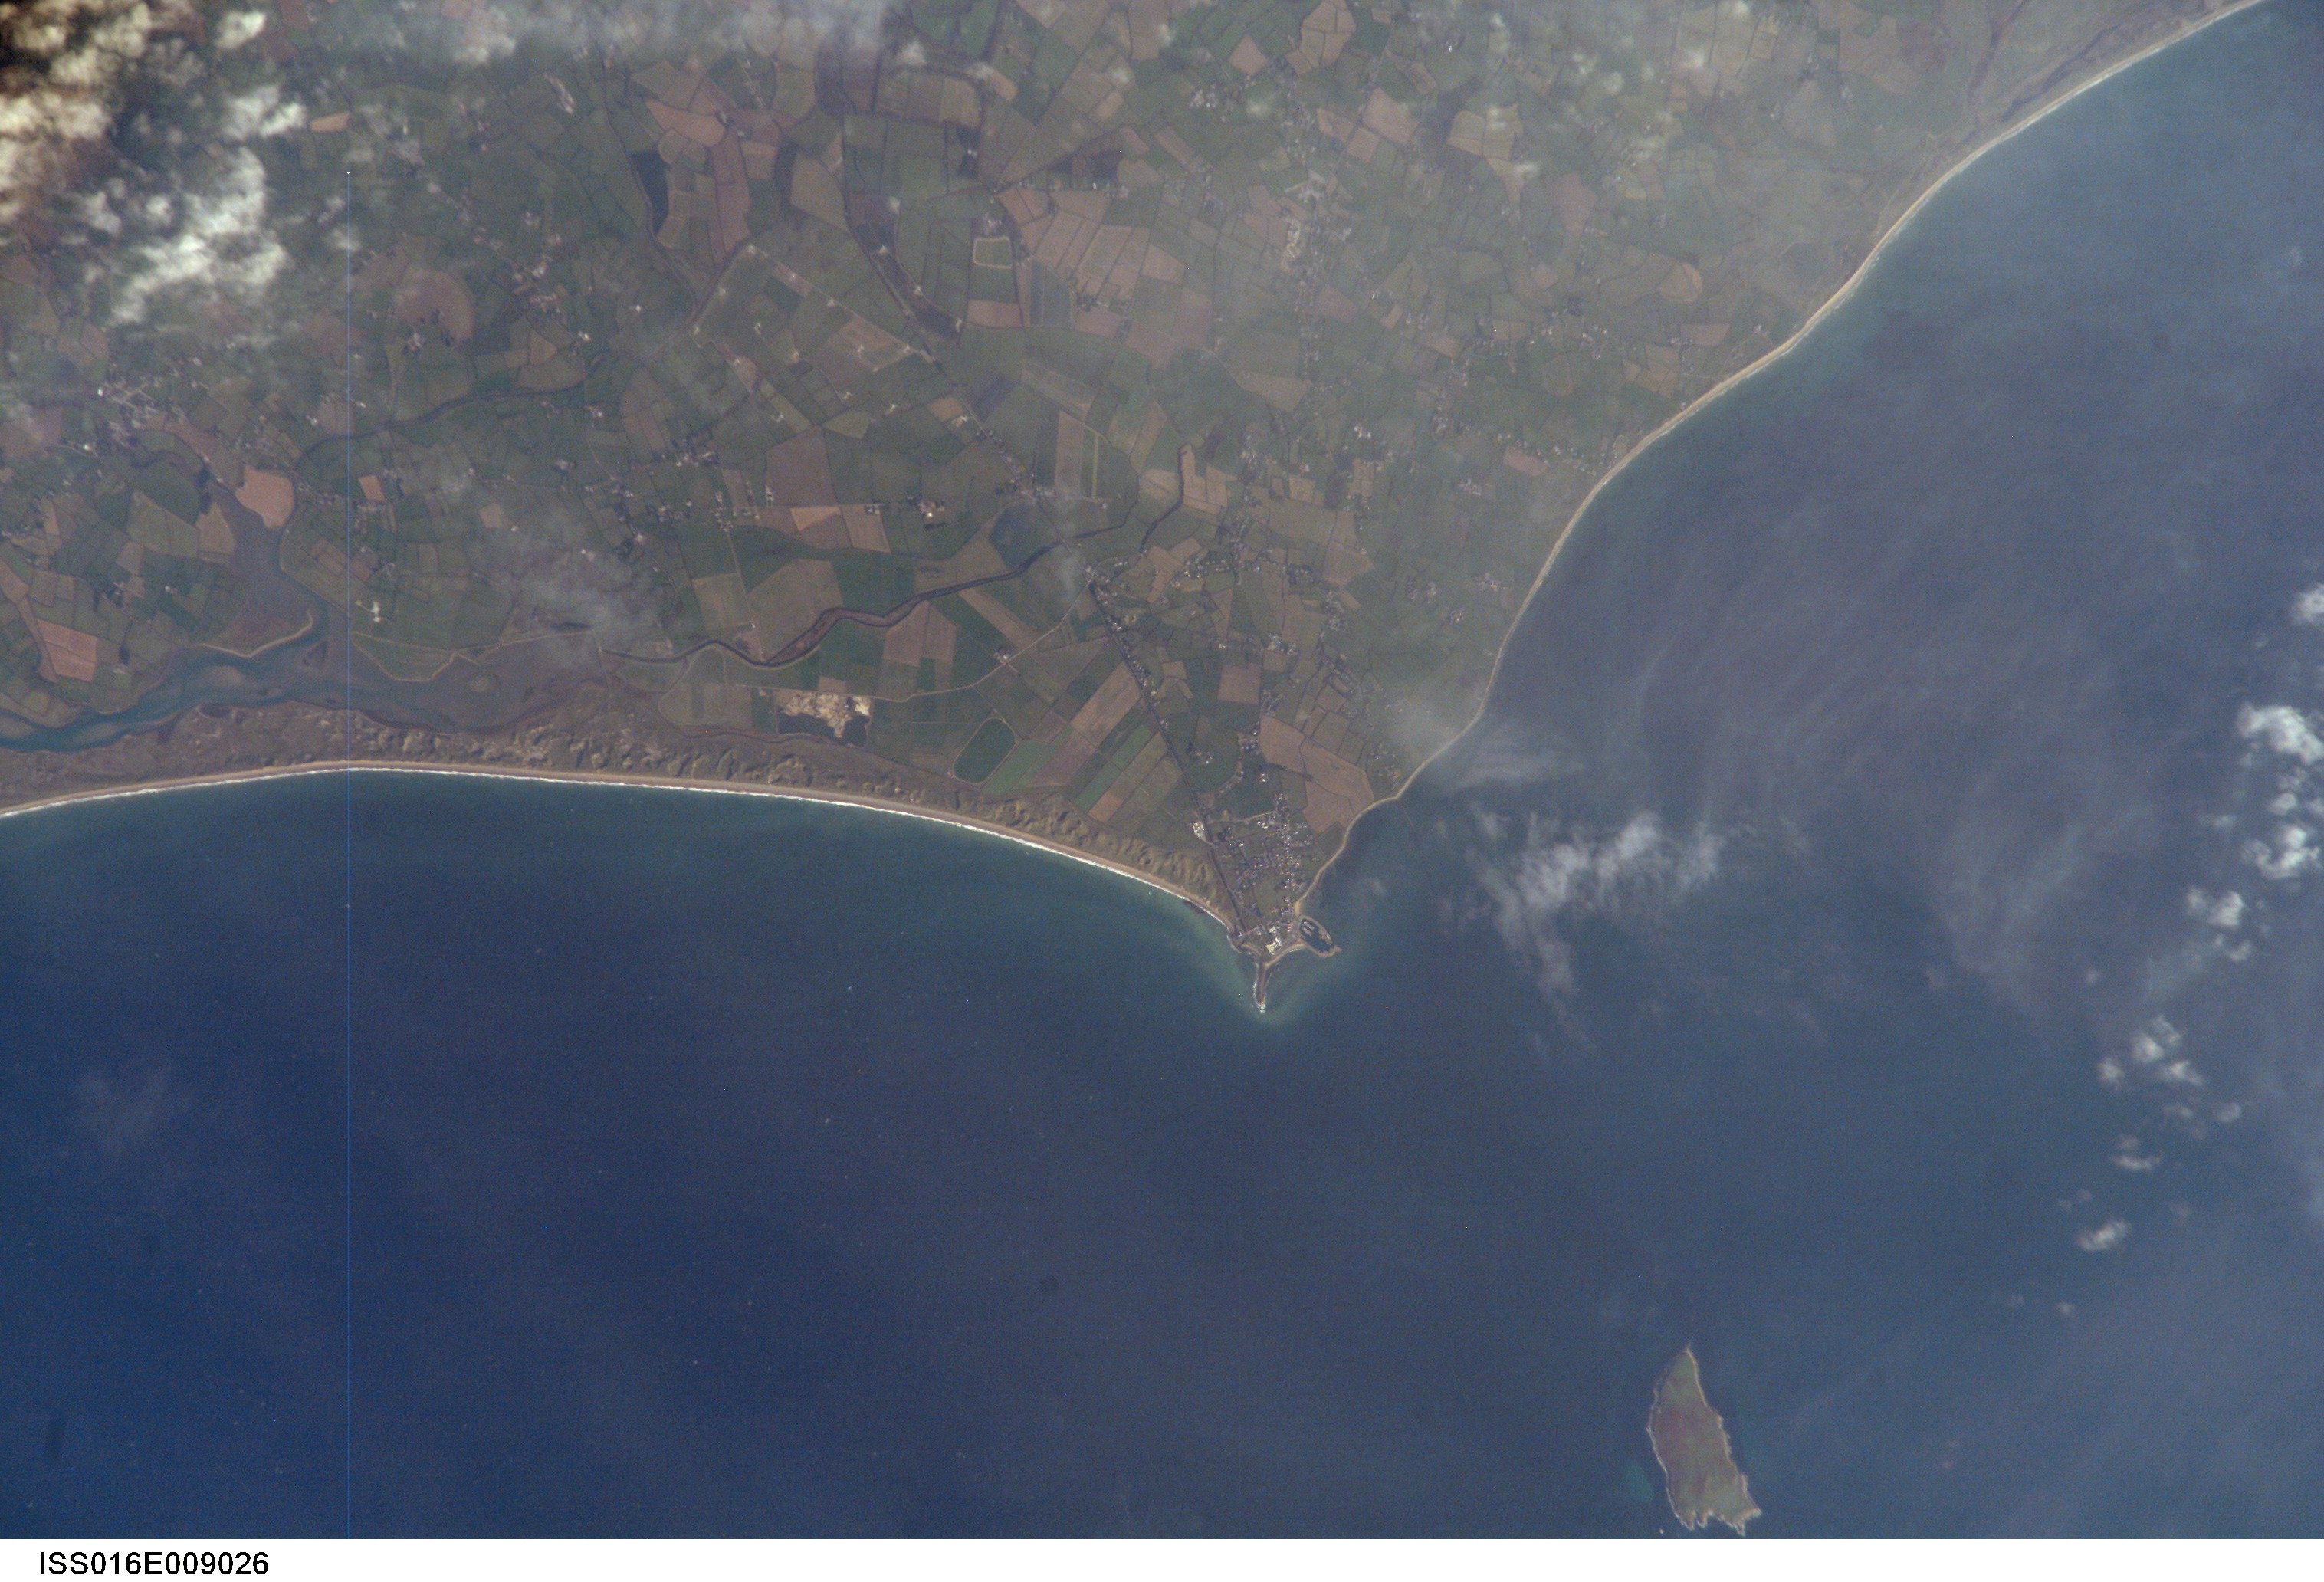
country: IRELAND
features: KILMORE QUAY, AGR., COASTLINE
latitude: 52.2
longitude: -6.6
